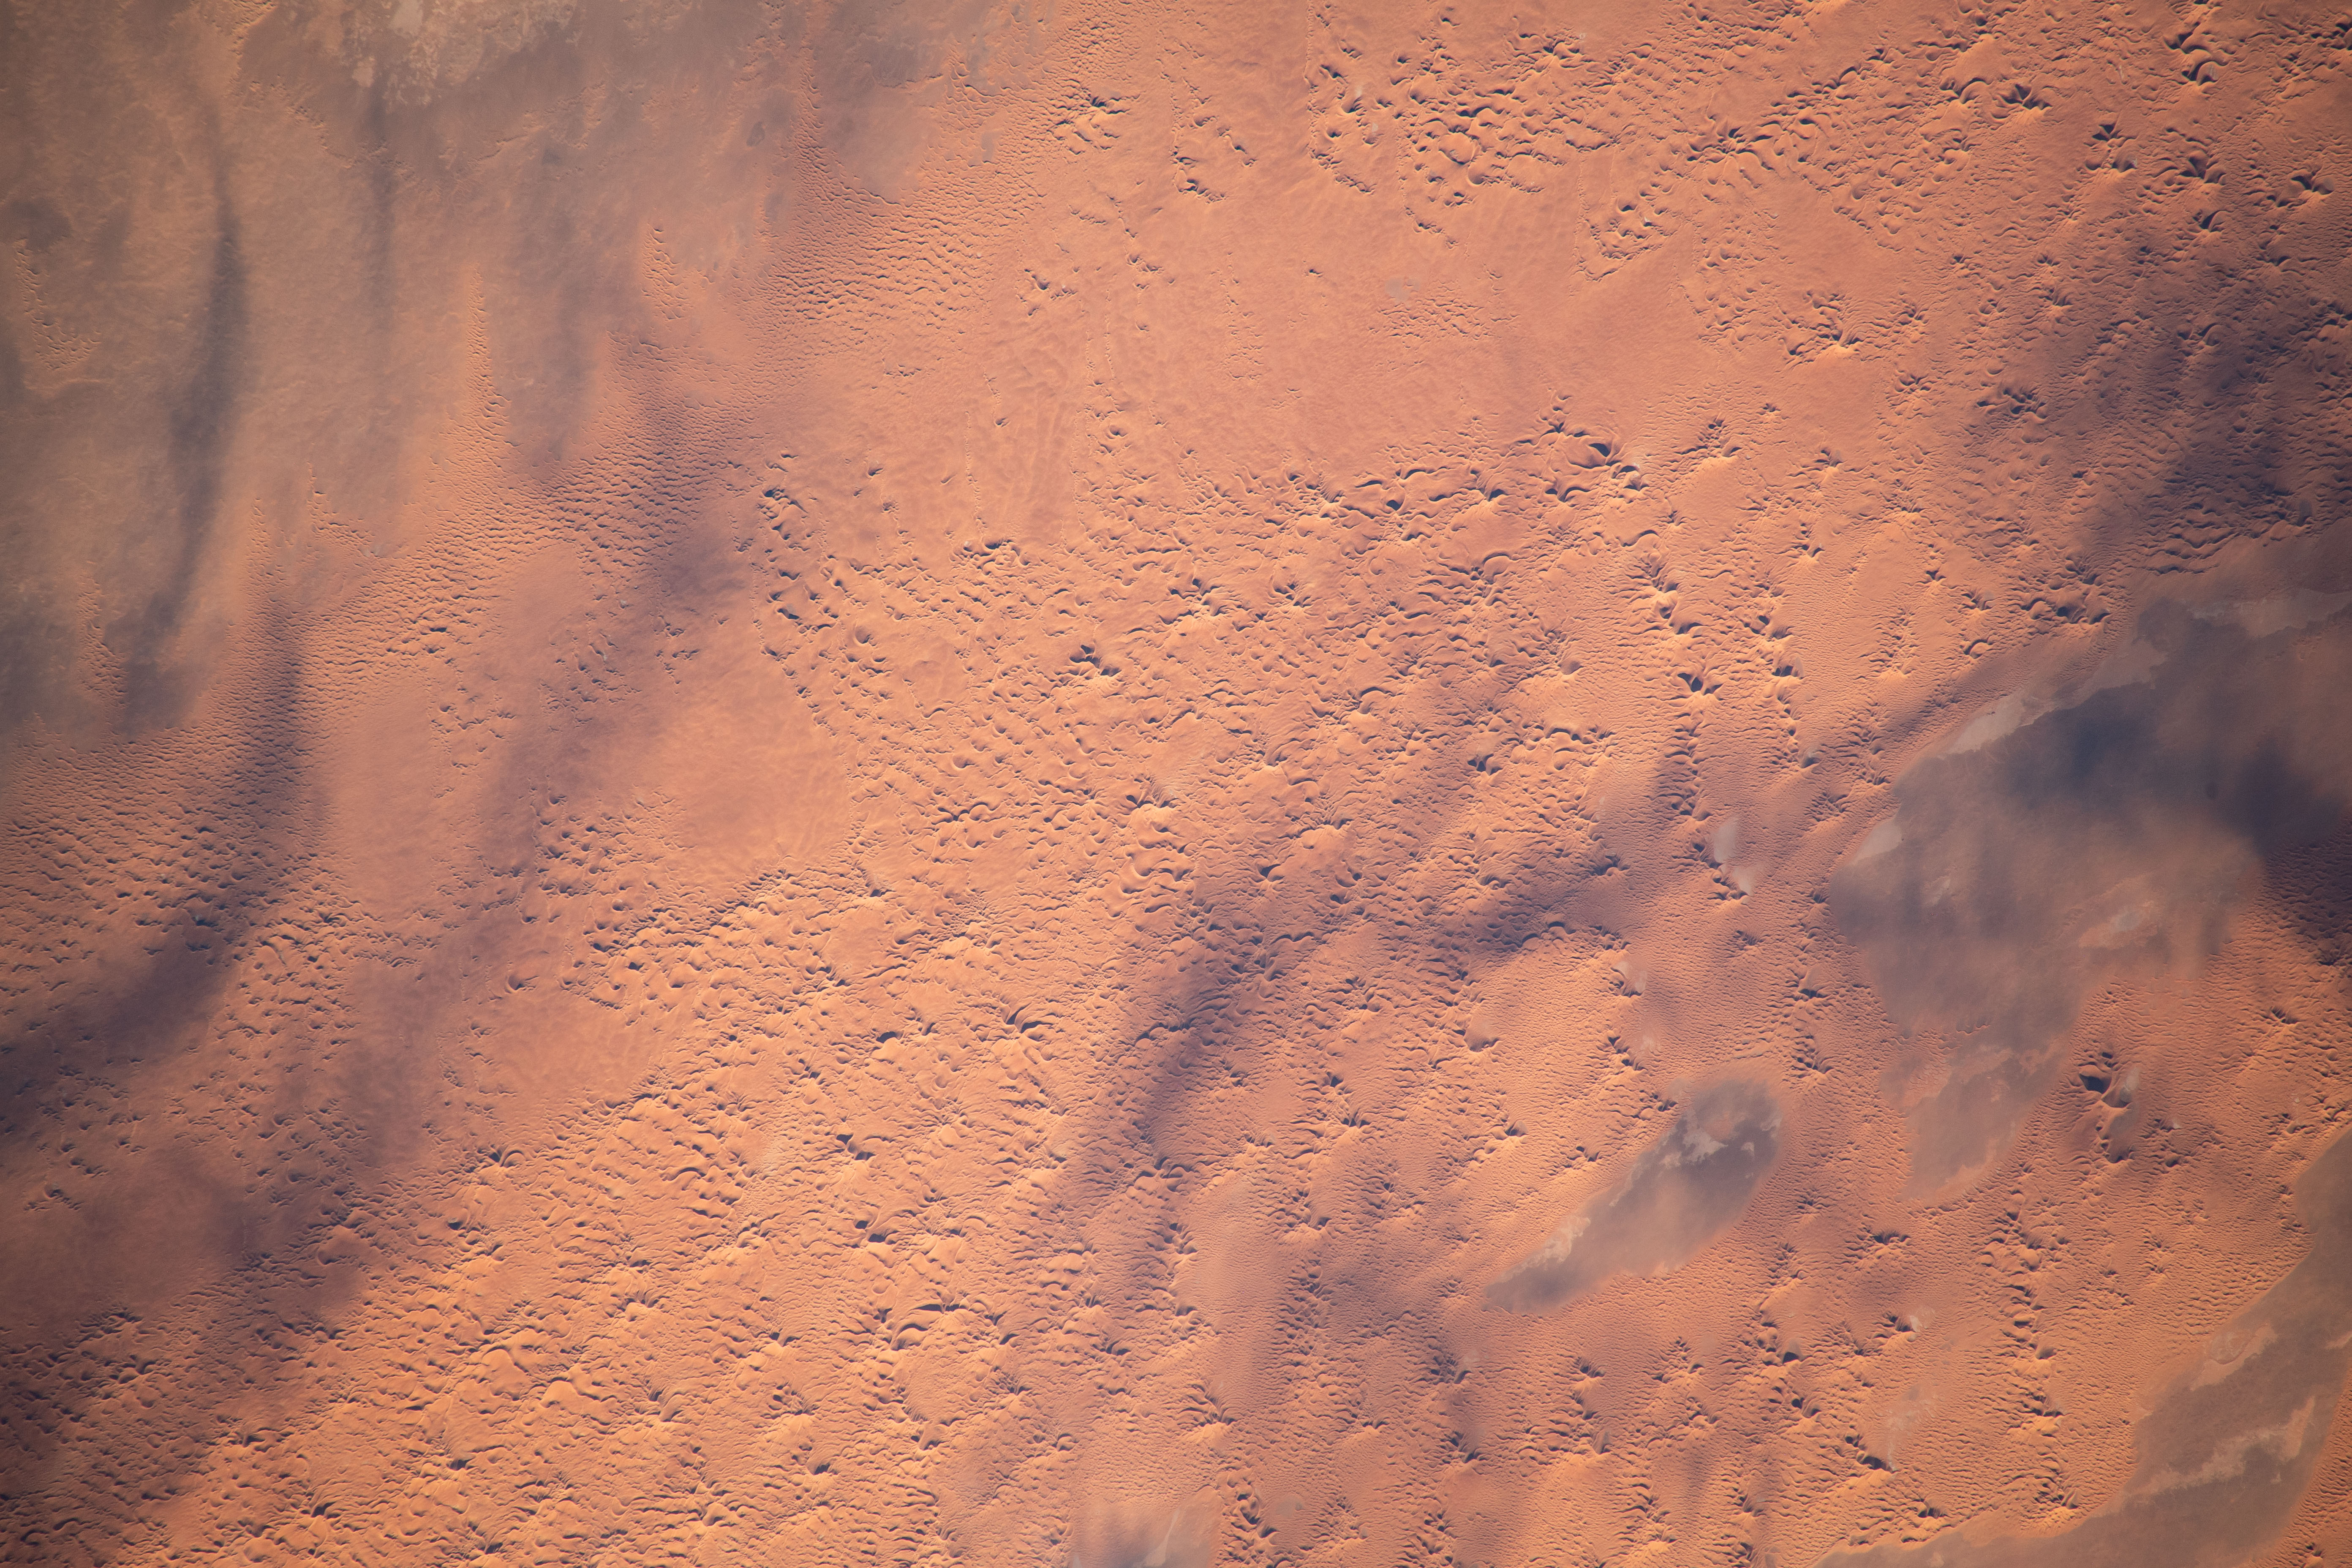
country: ALGERIA
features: DES.
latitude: 27.9
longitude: -5.4
